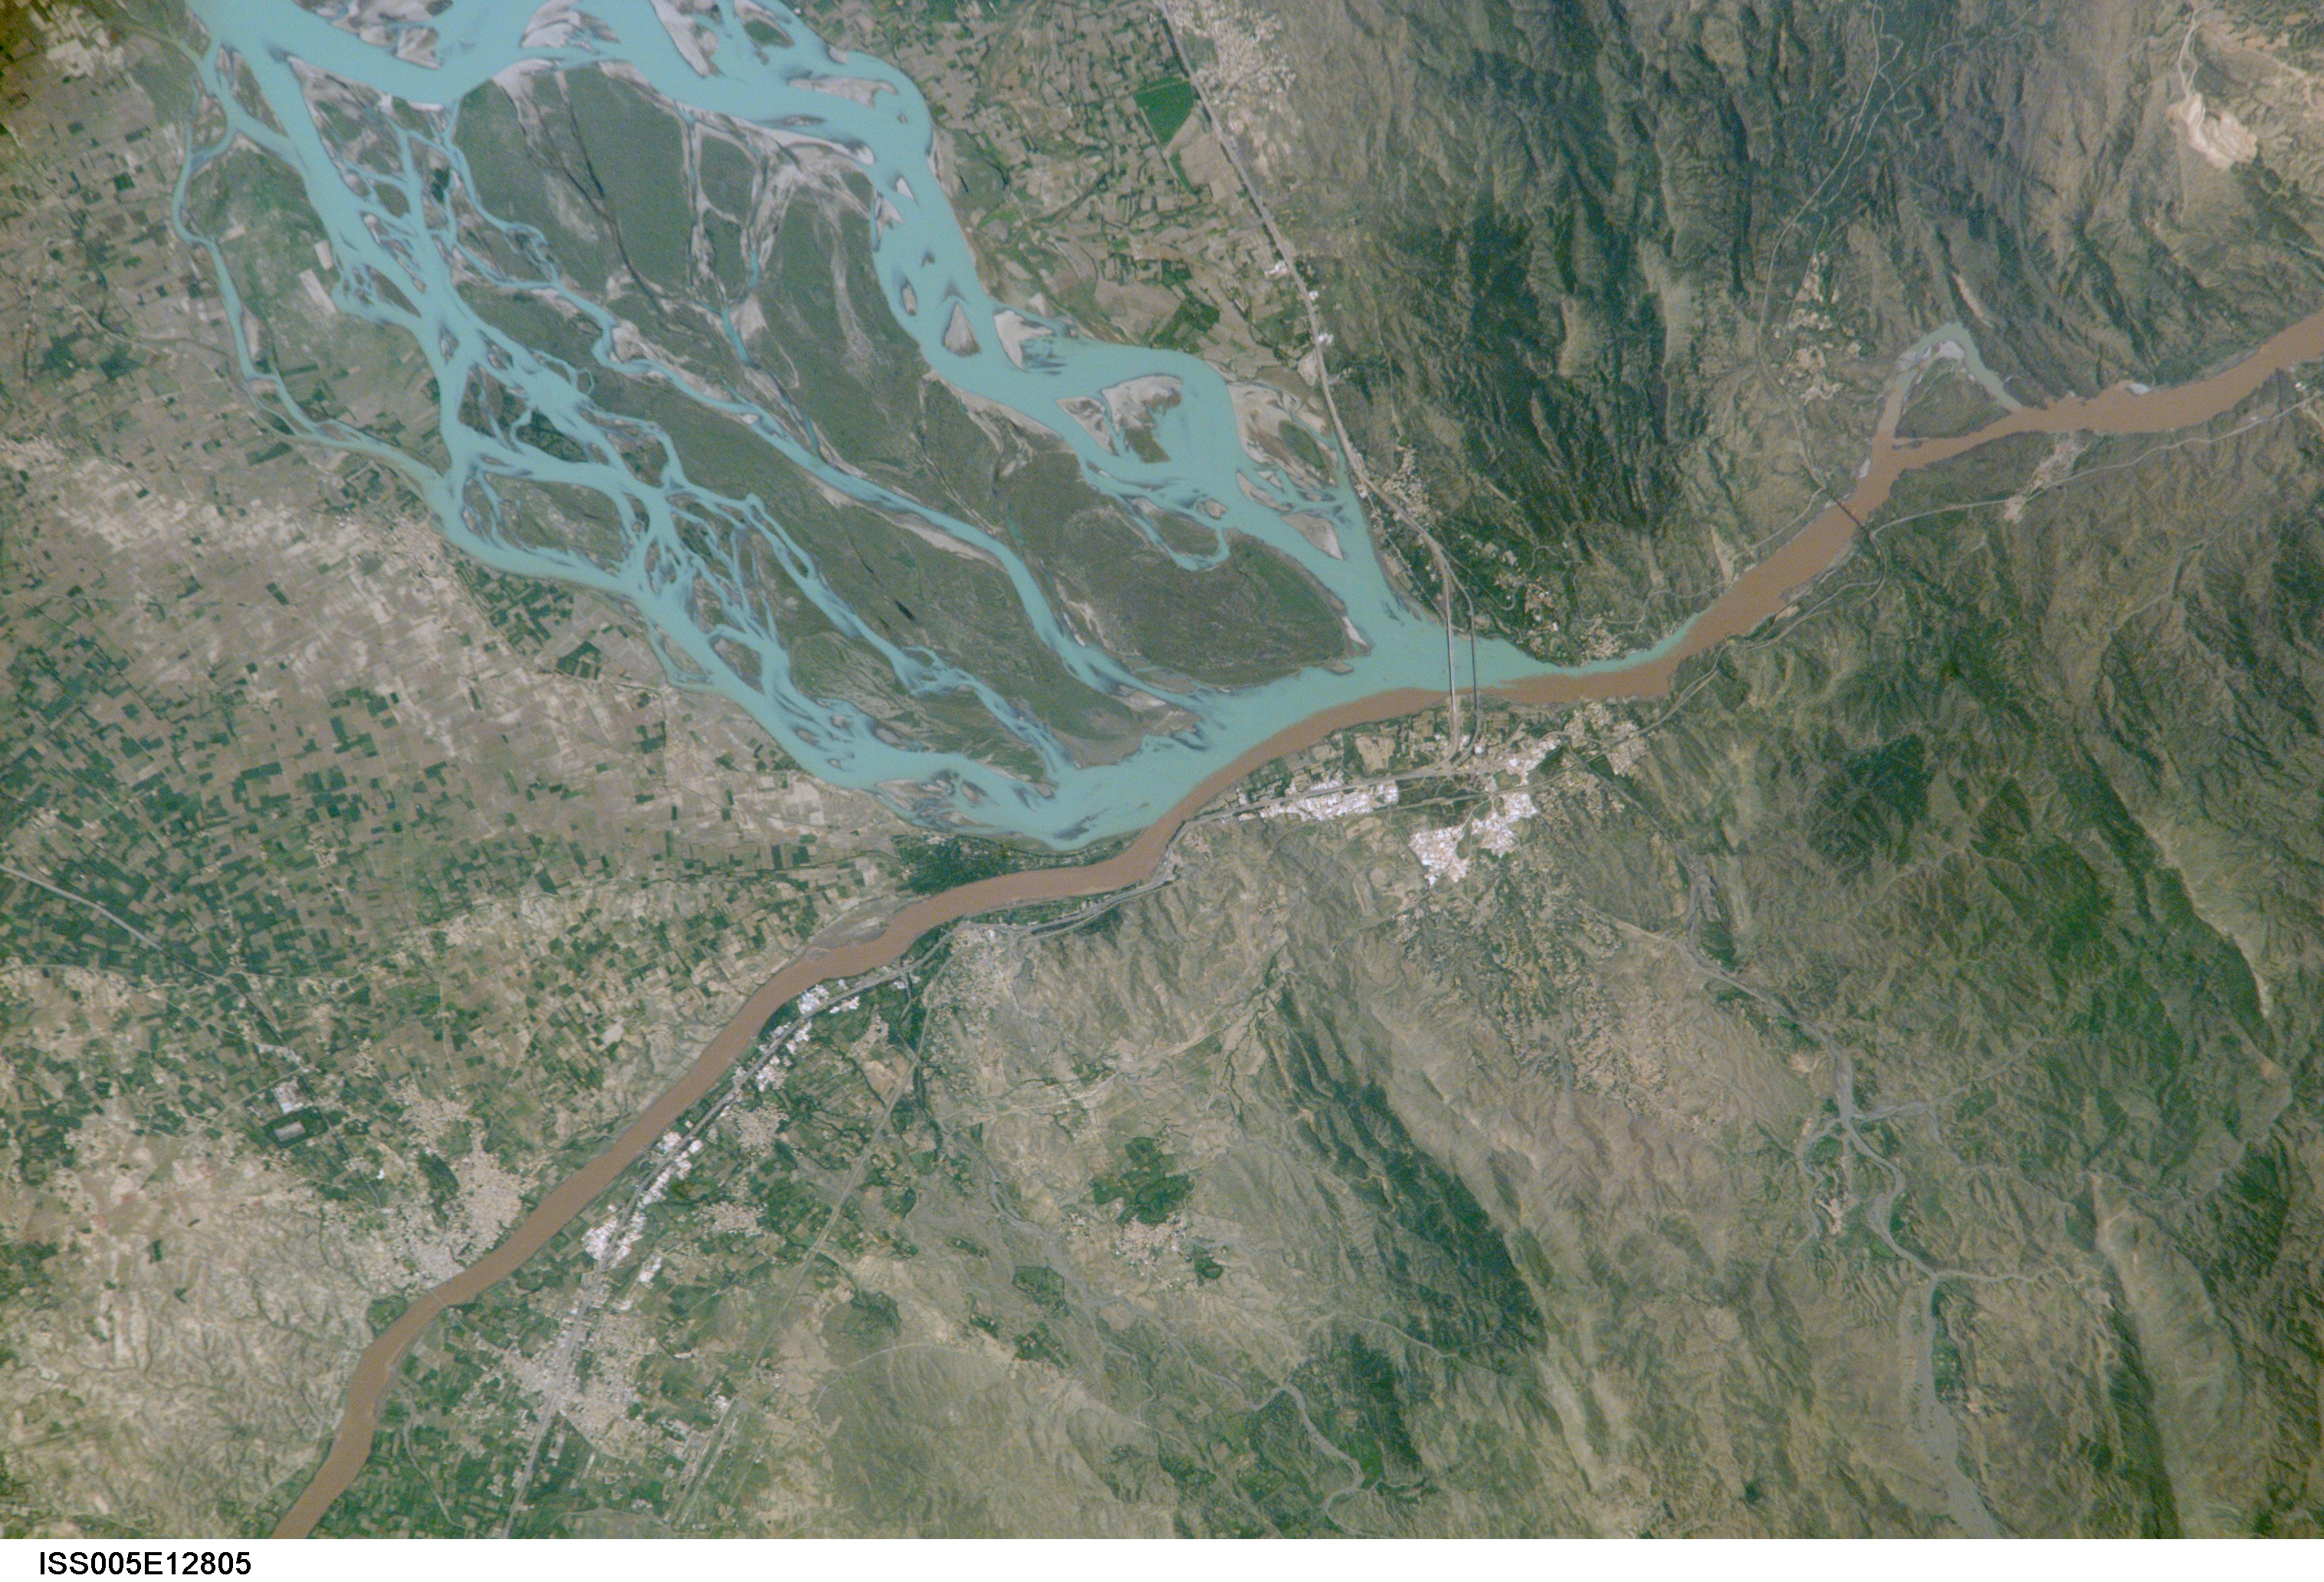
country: PAKISTAN
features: INDUS-KABUL R. CONFLUENCE, AGR.
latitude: 33.9
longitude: 72.2
